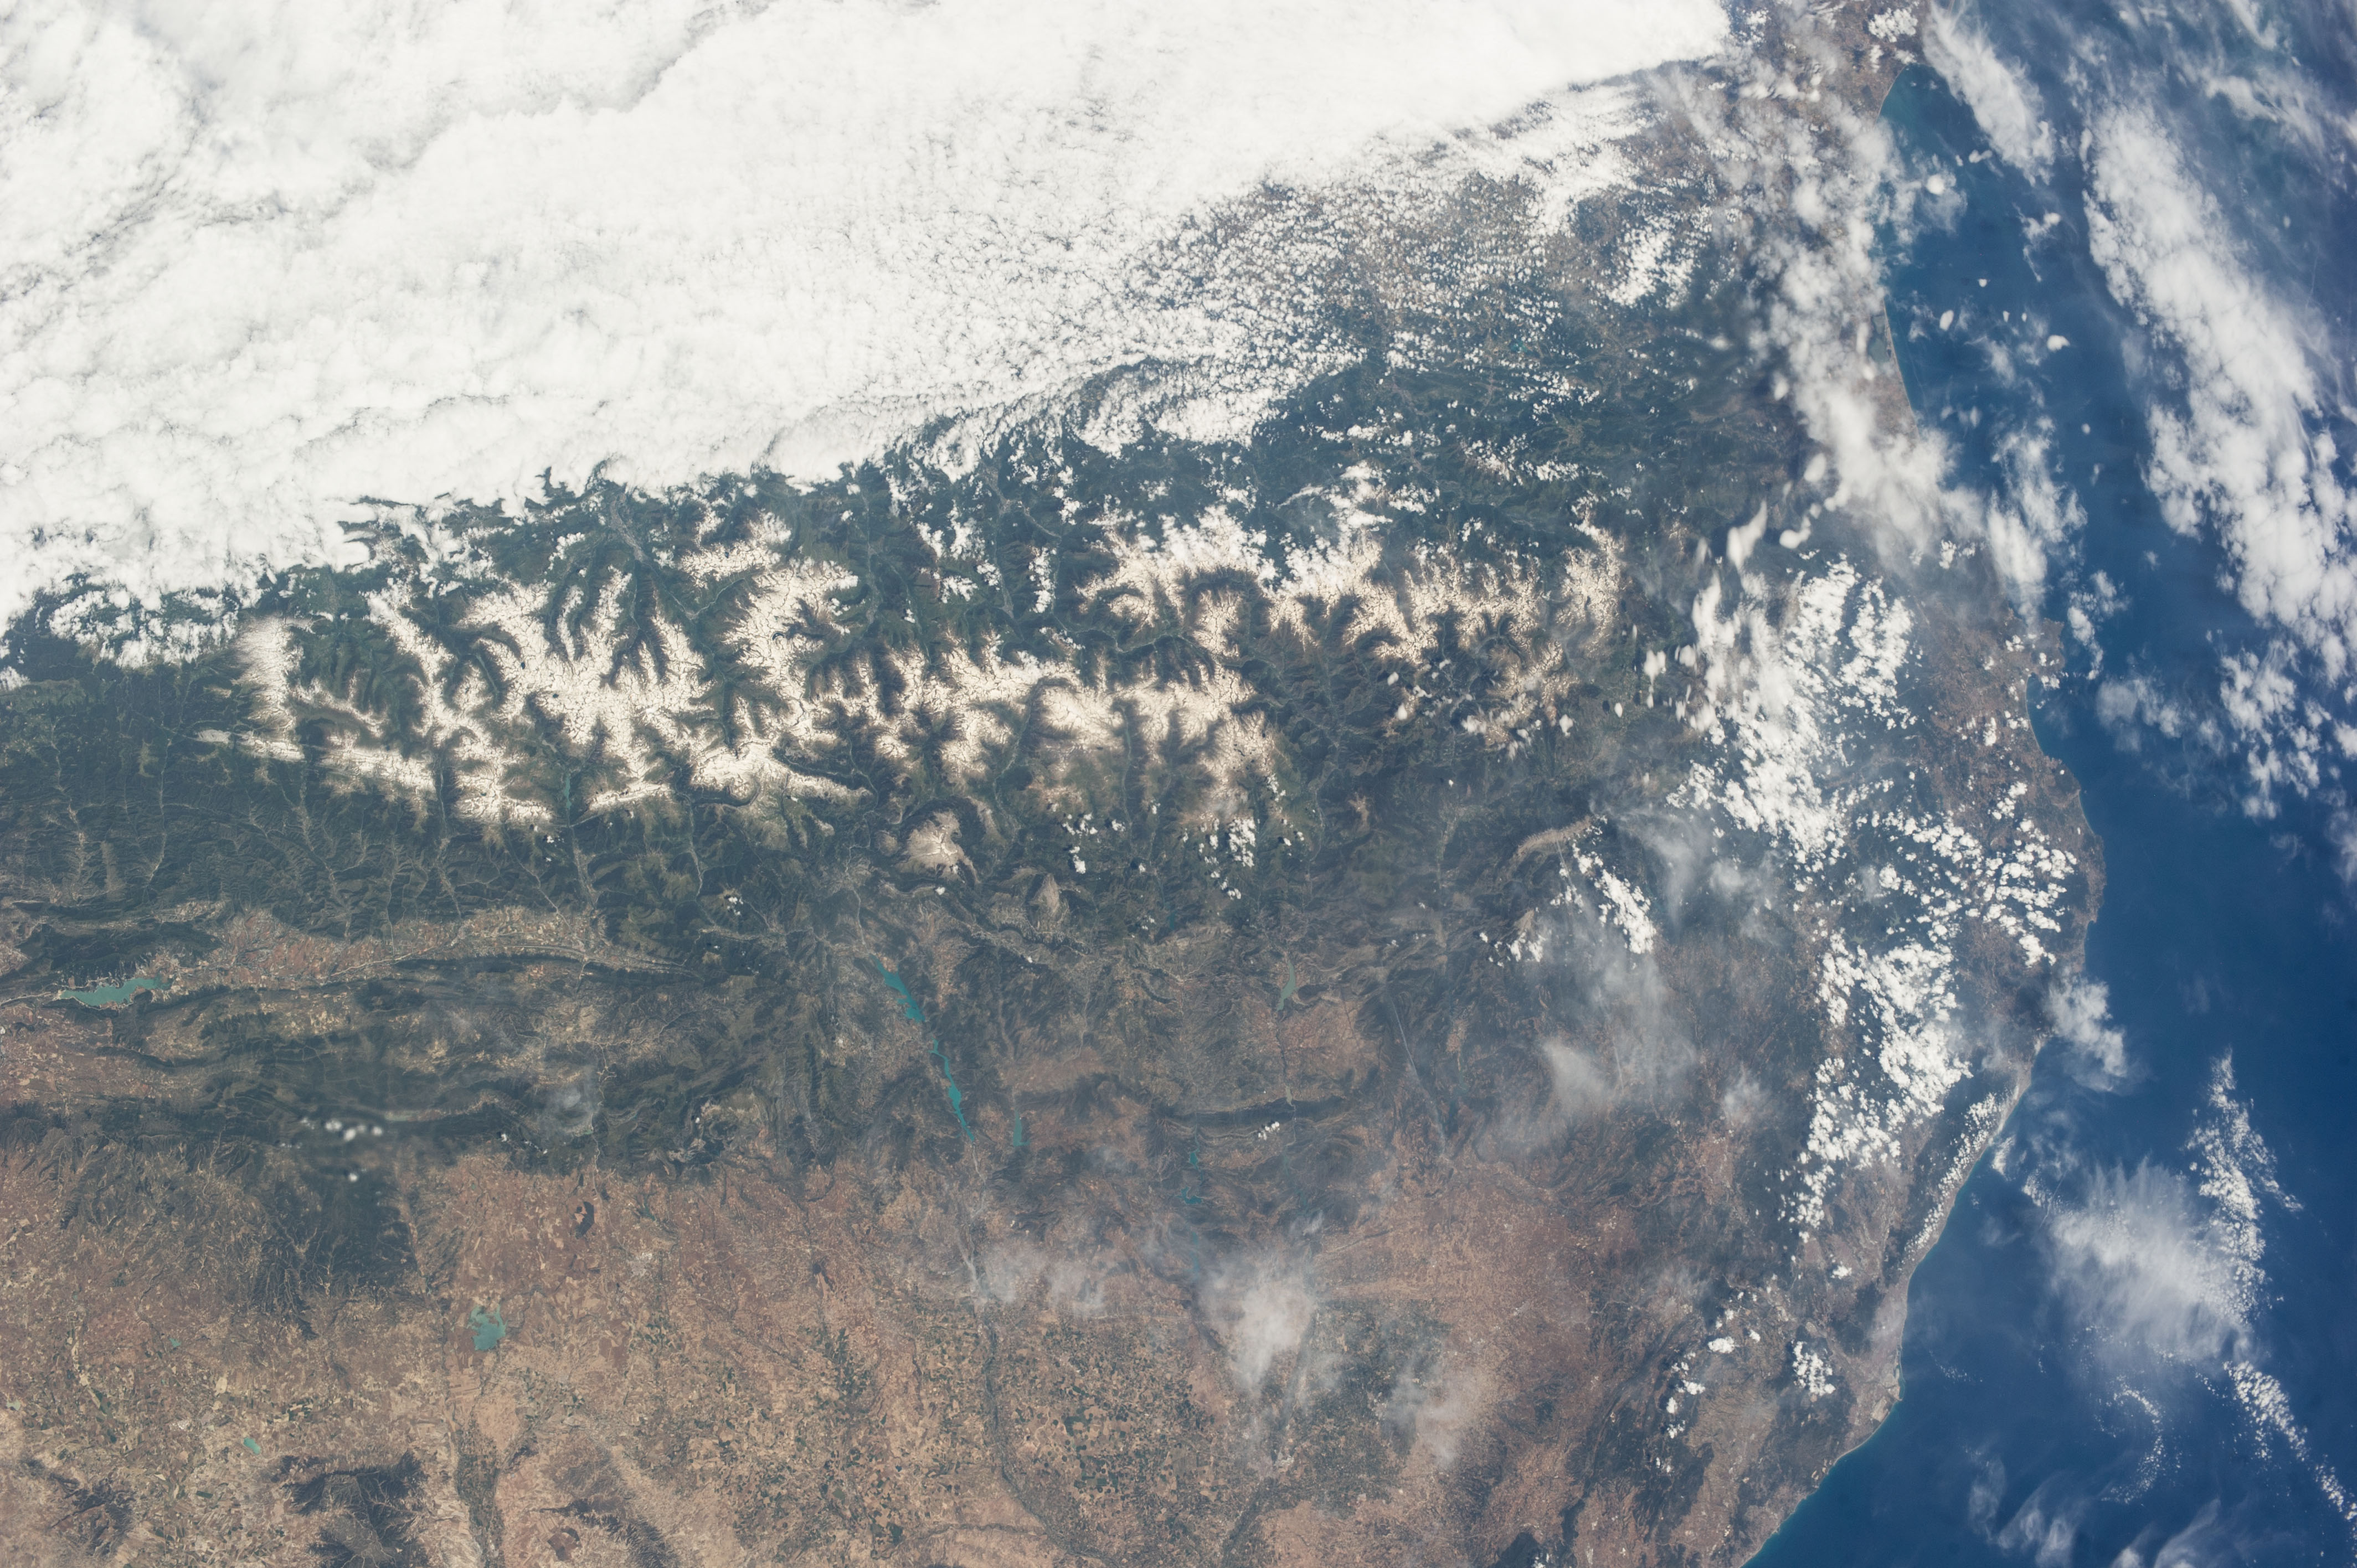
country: SPAIN
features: GIRONA,SPAIN,BALEATRIC SEA,BARCELONA,ANDORRA,FIGUERAS,PYRENEES
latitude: 42.5
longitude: 1.0
